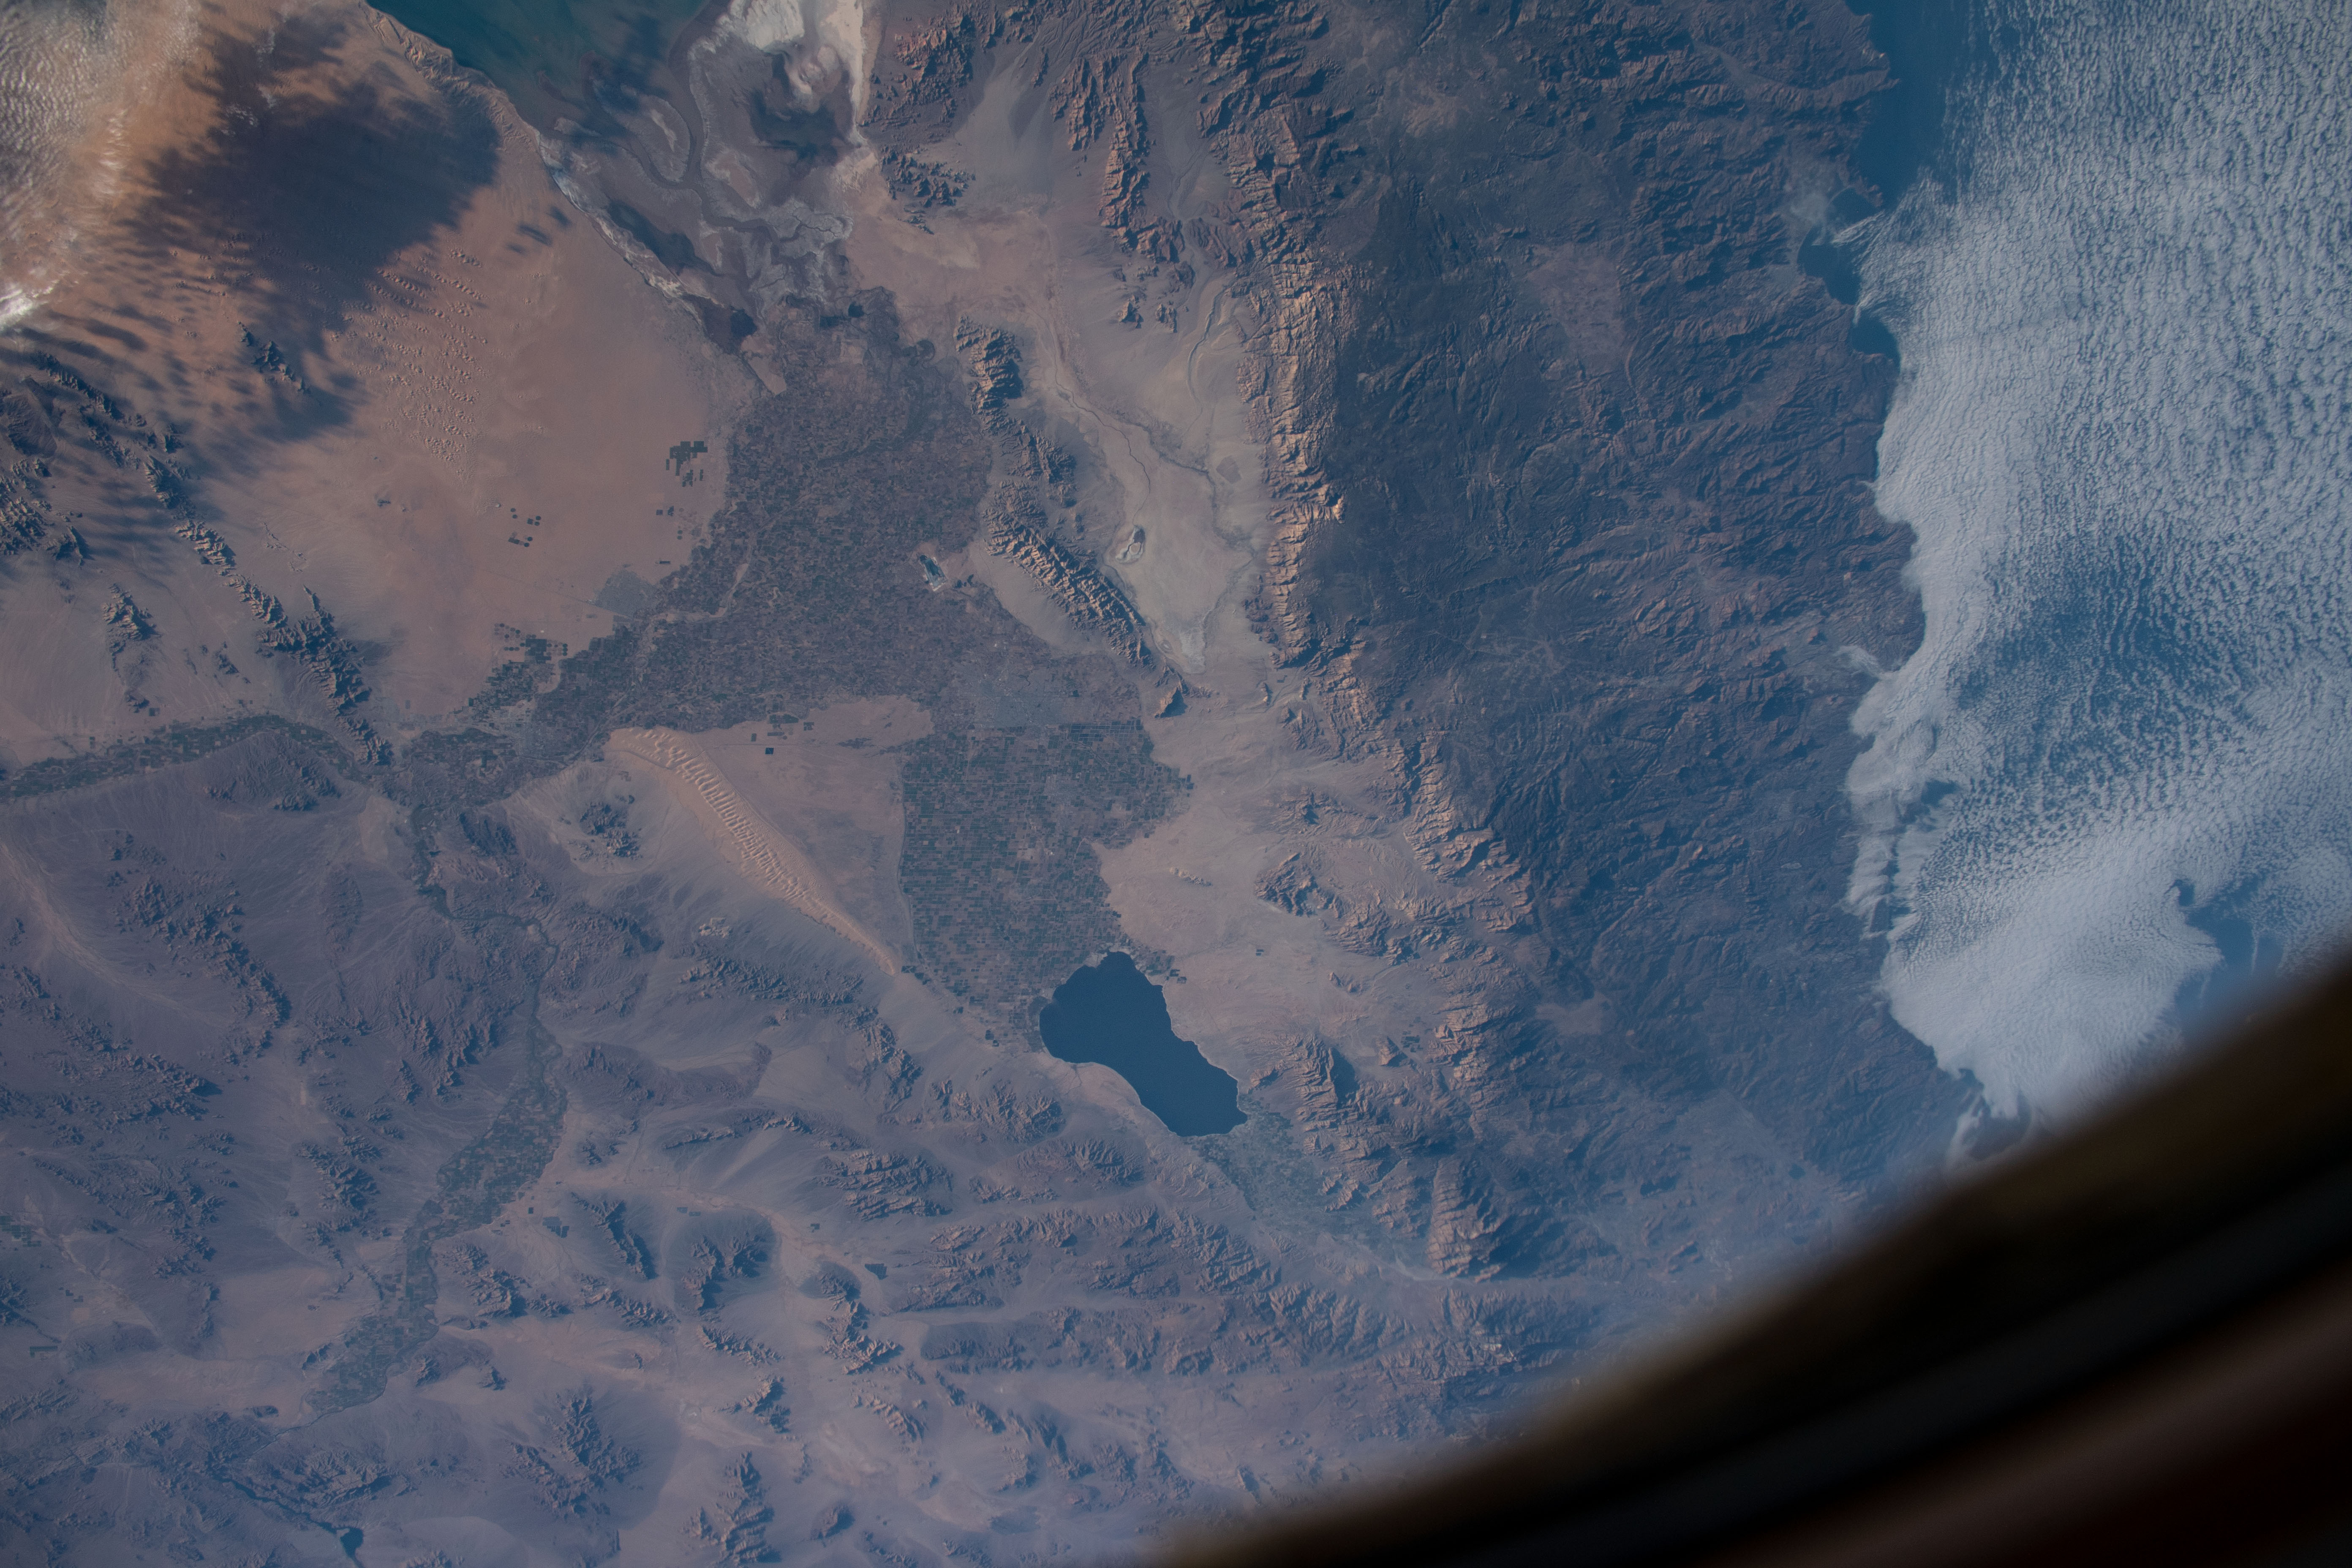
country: USA-CALIFORNIA
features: SALTON SEA, SONORAN DESERT, PALOMAR MOUNTAIN
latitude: 33.0
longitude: -116.0
